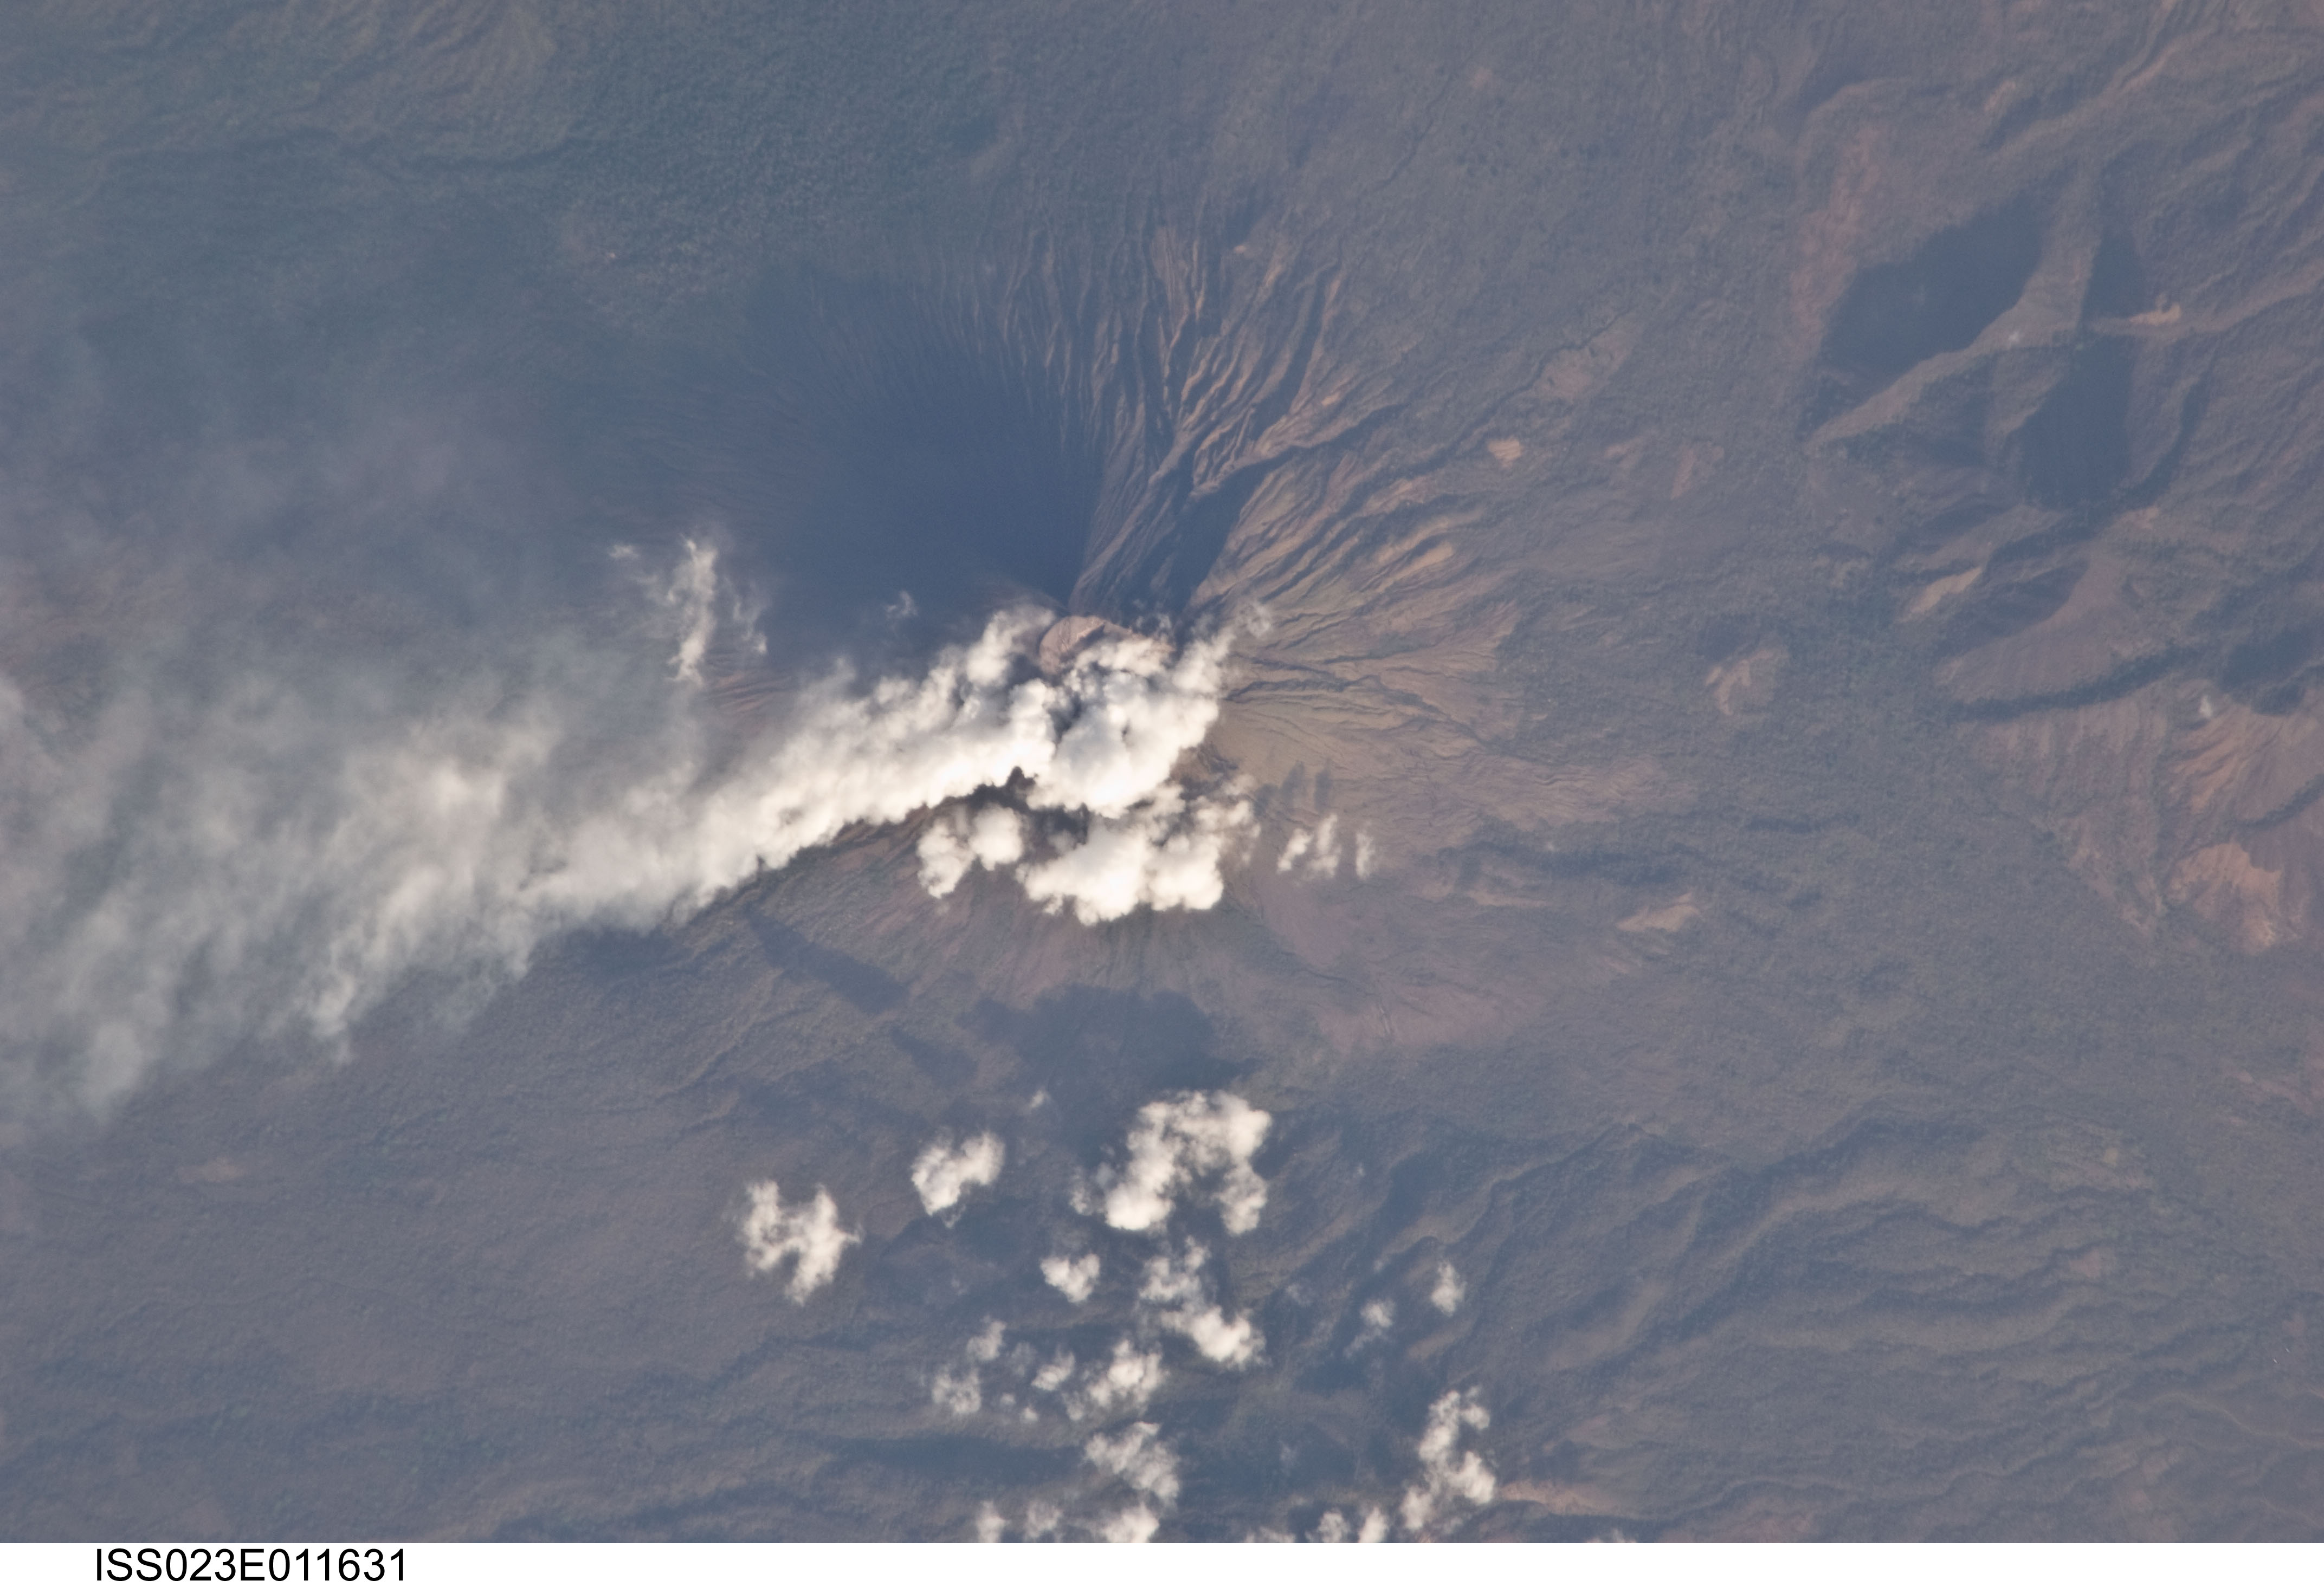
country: NICARAGUA
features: SAN CRISTOBAL VOLCANO, PLUME
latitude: 12.7
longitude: -87.0
